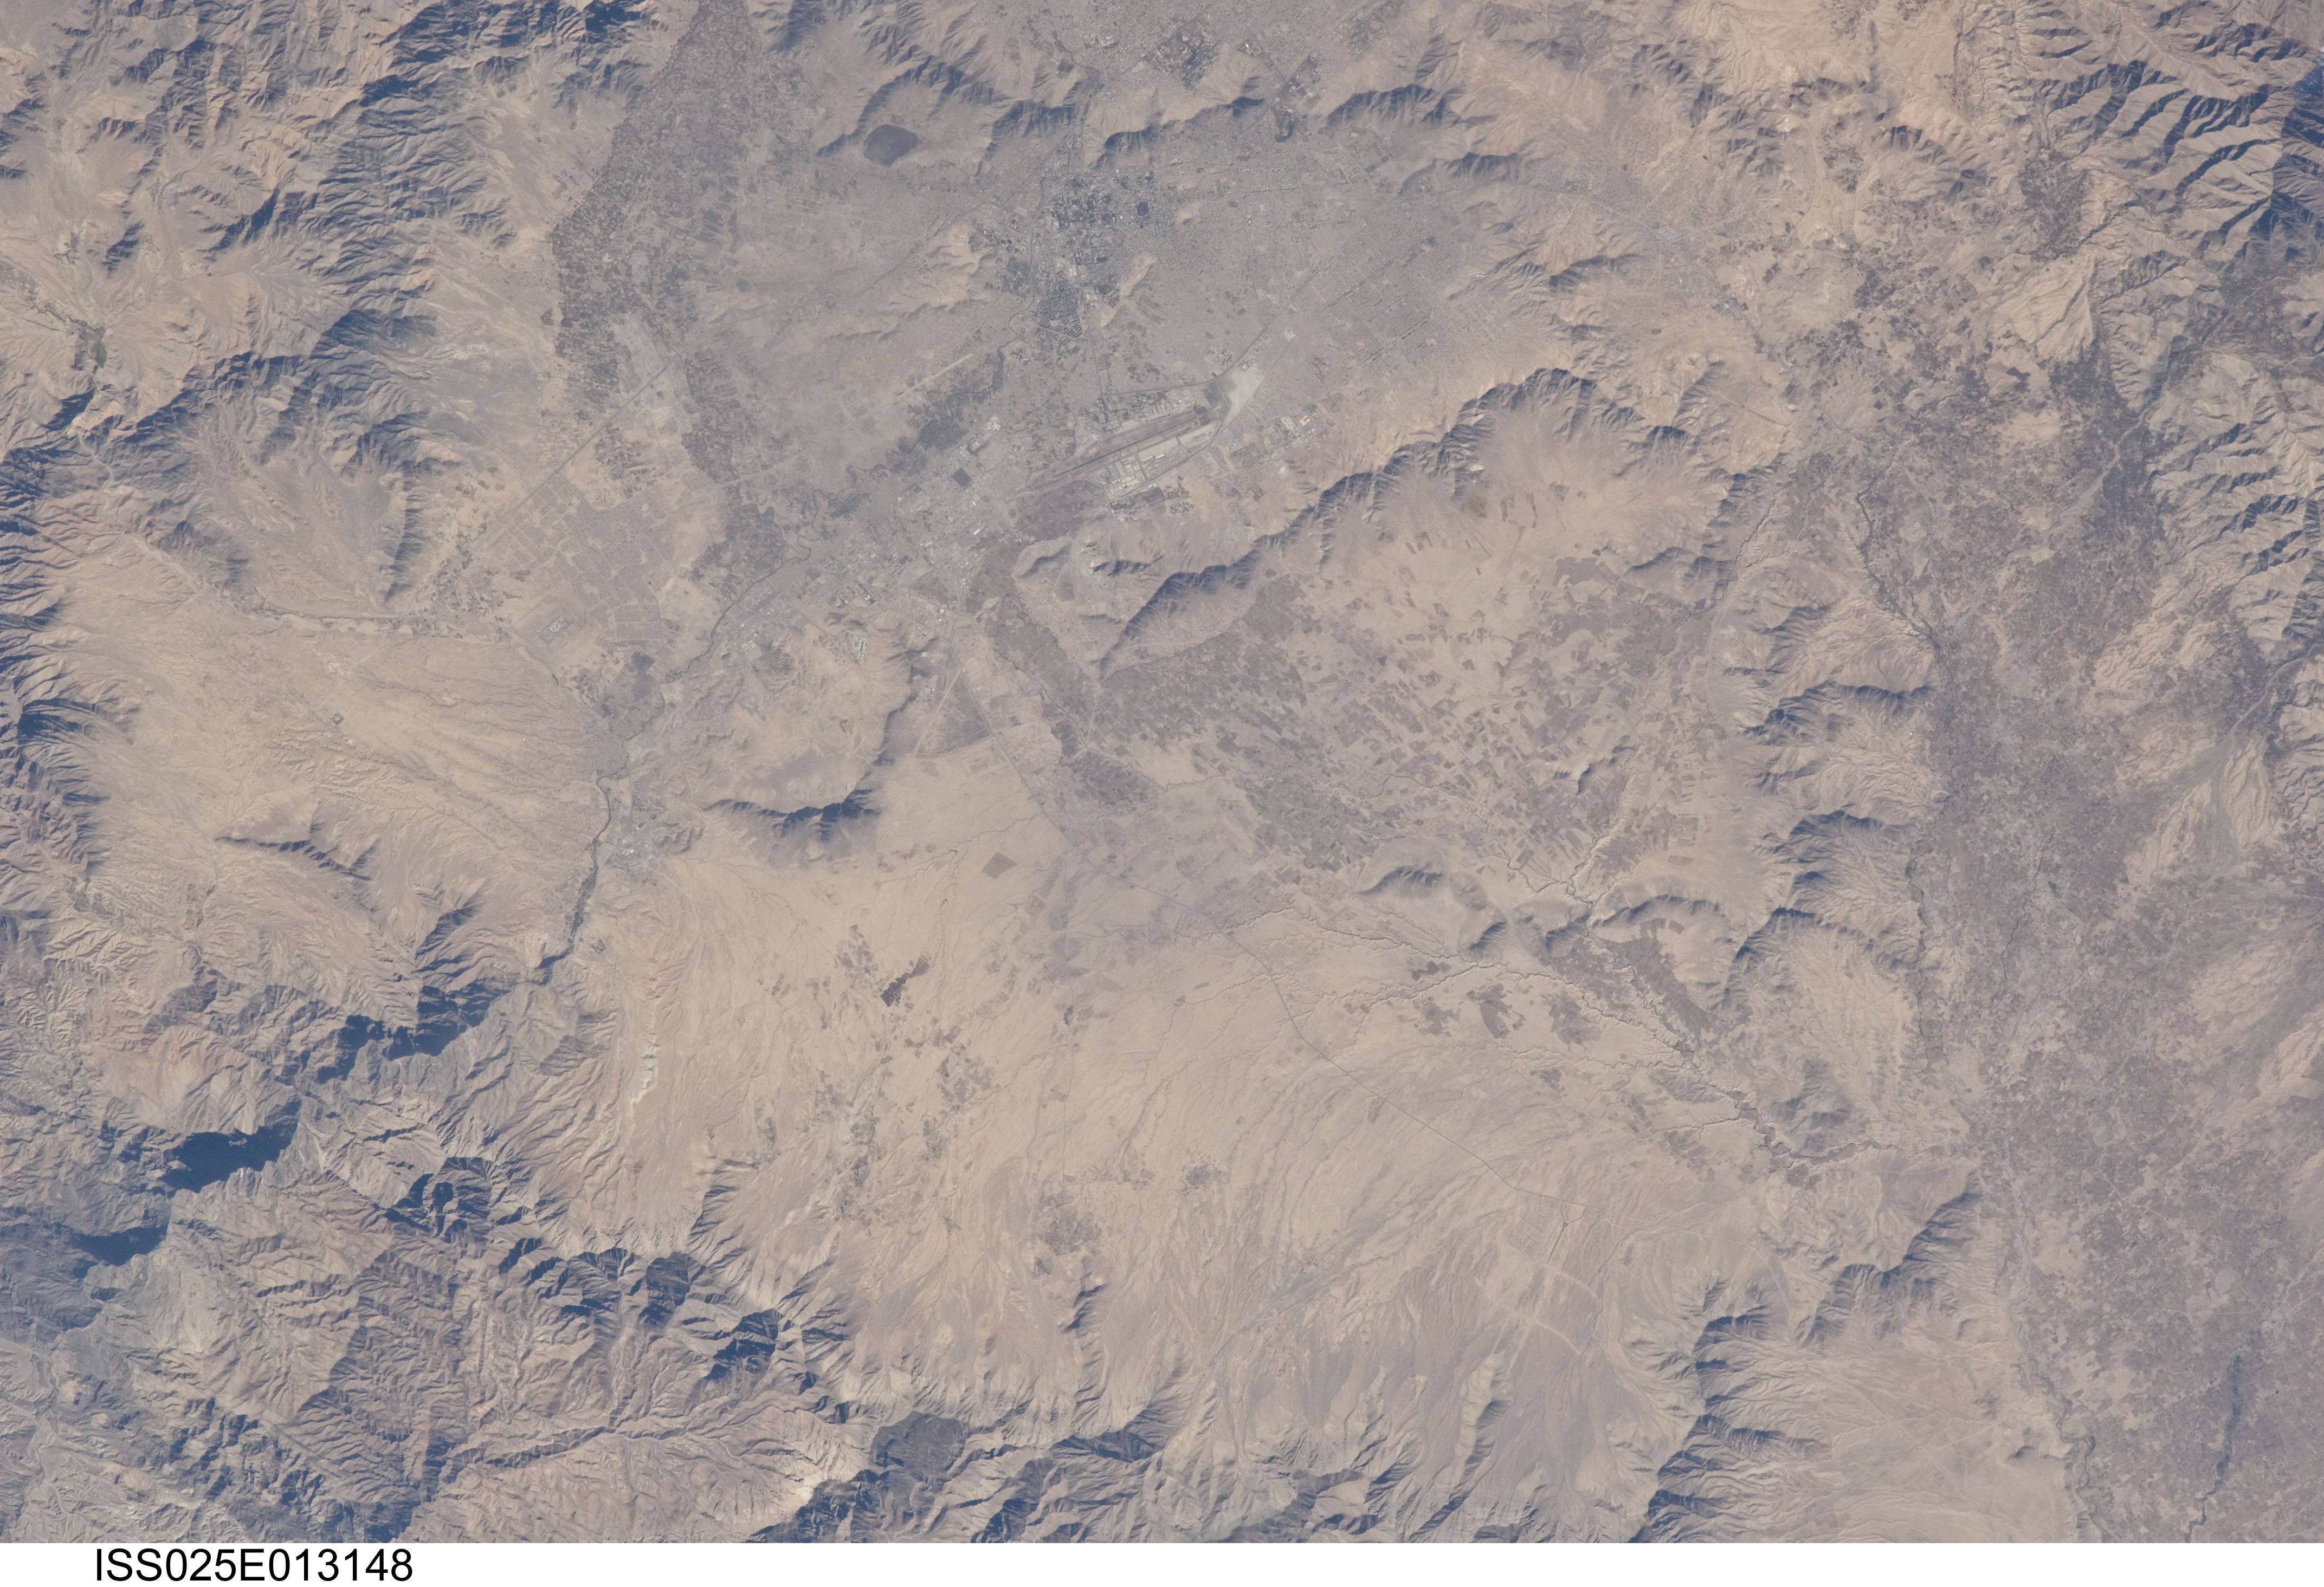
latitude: 34.6
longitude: 69.3
